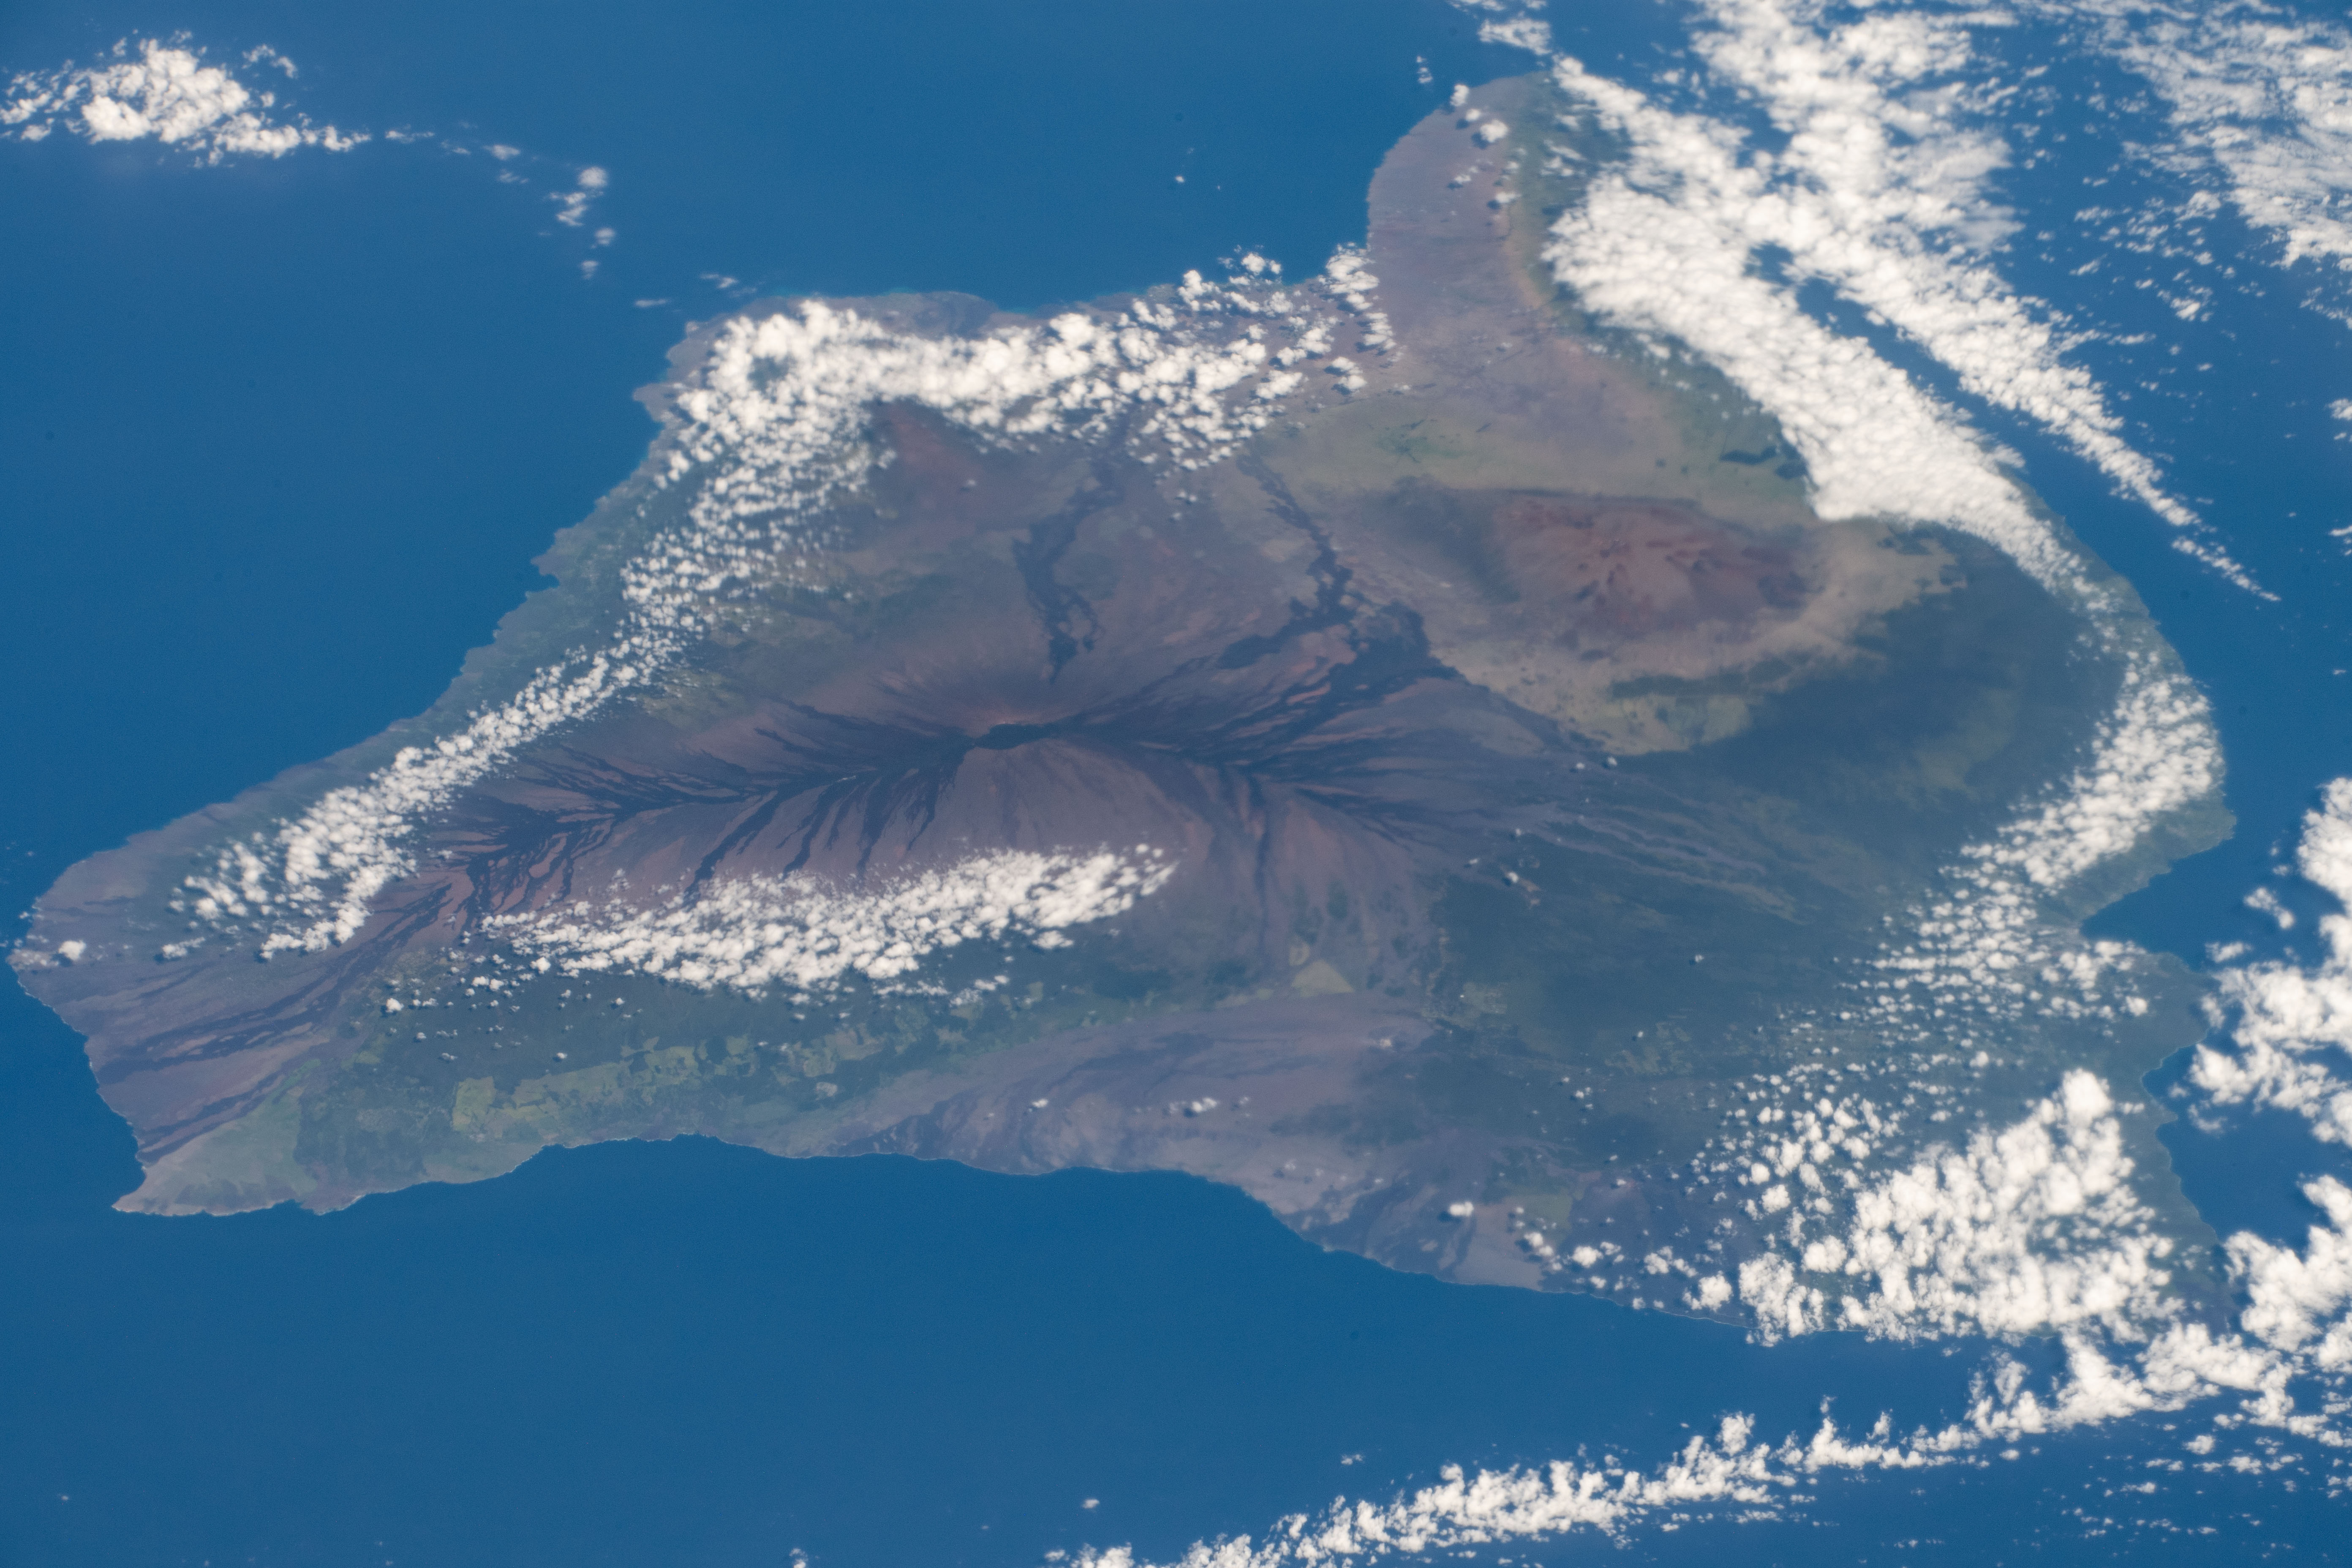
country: USA-HAWAII
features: MAUNA KEA,HAWAII ISLAND,HAWAII,MAUNA LOA,MAUNA LOA VOLCANO
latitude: 19.5
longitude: -155.5
